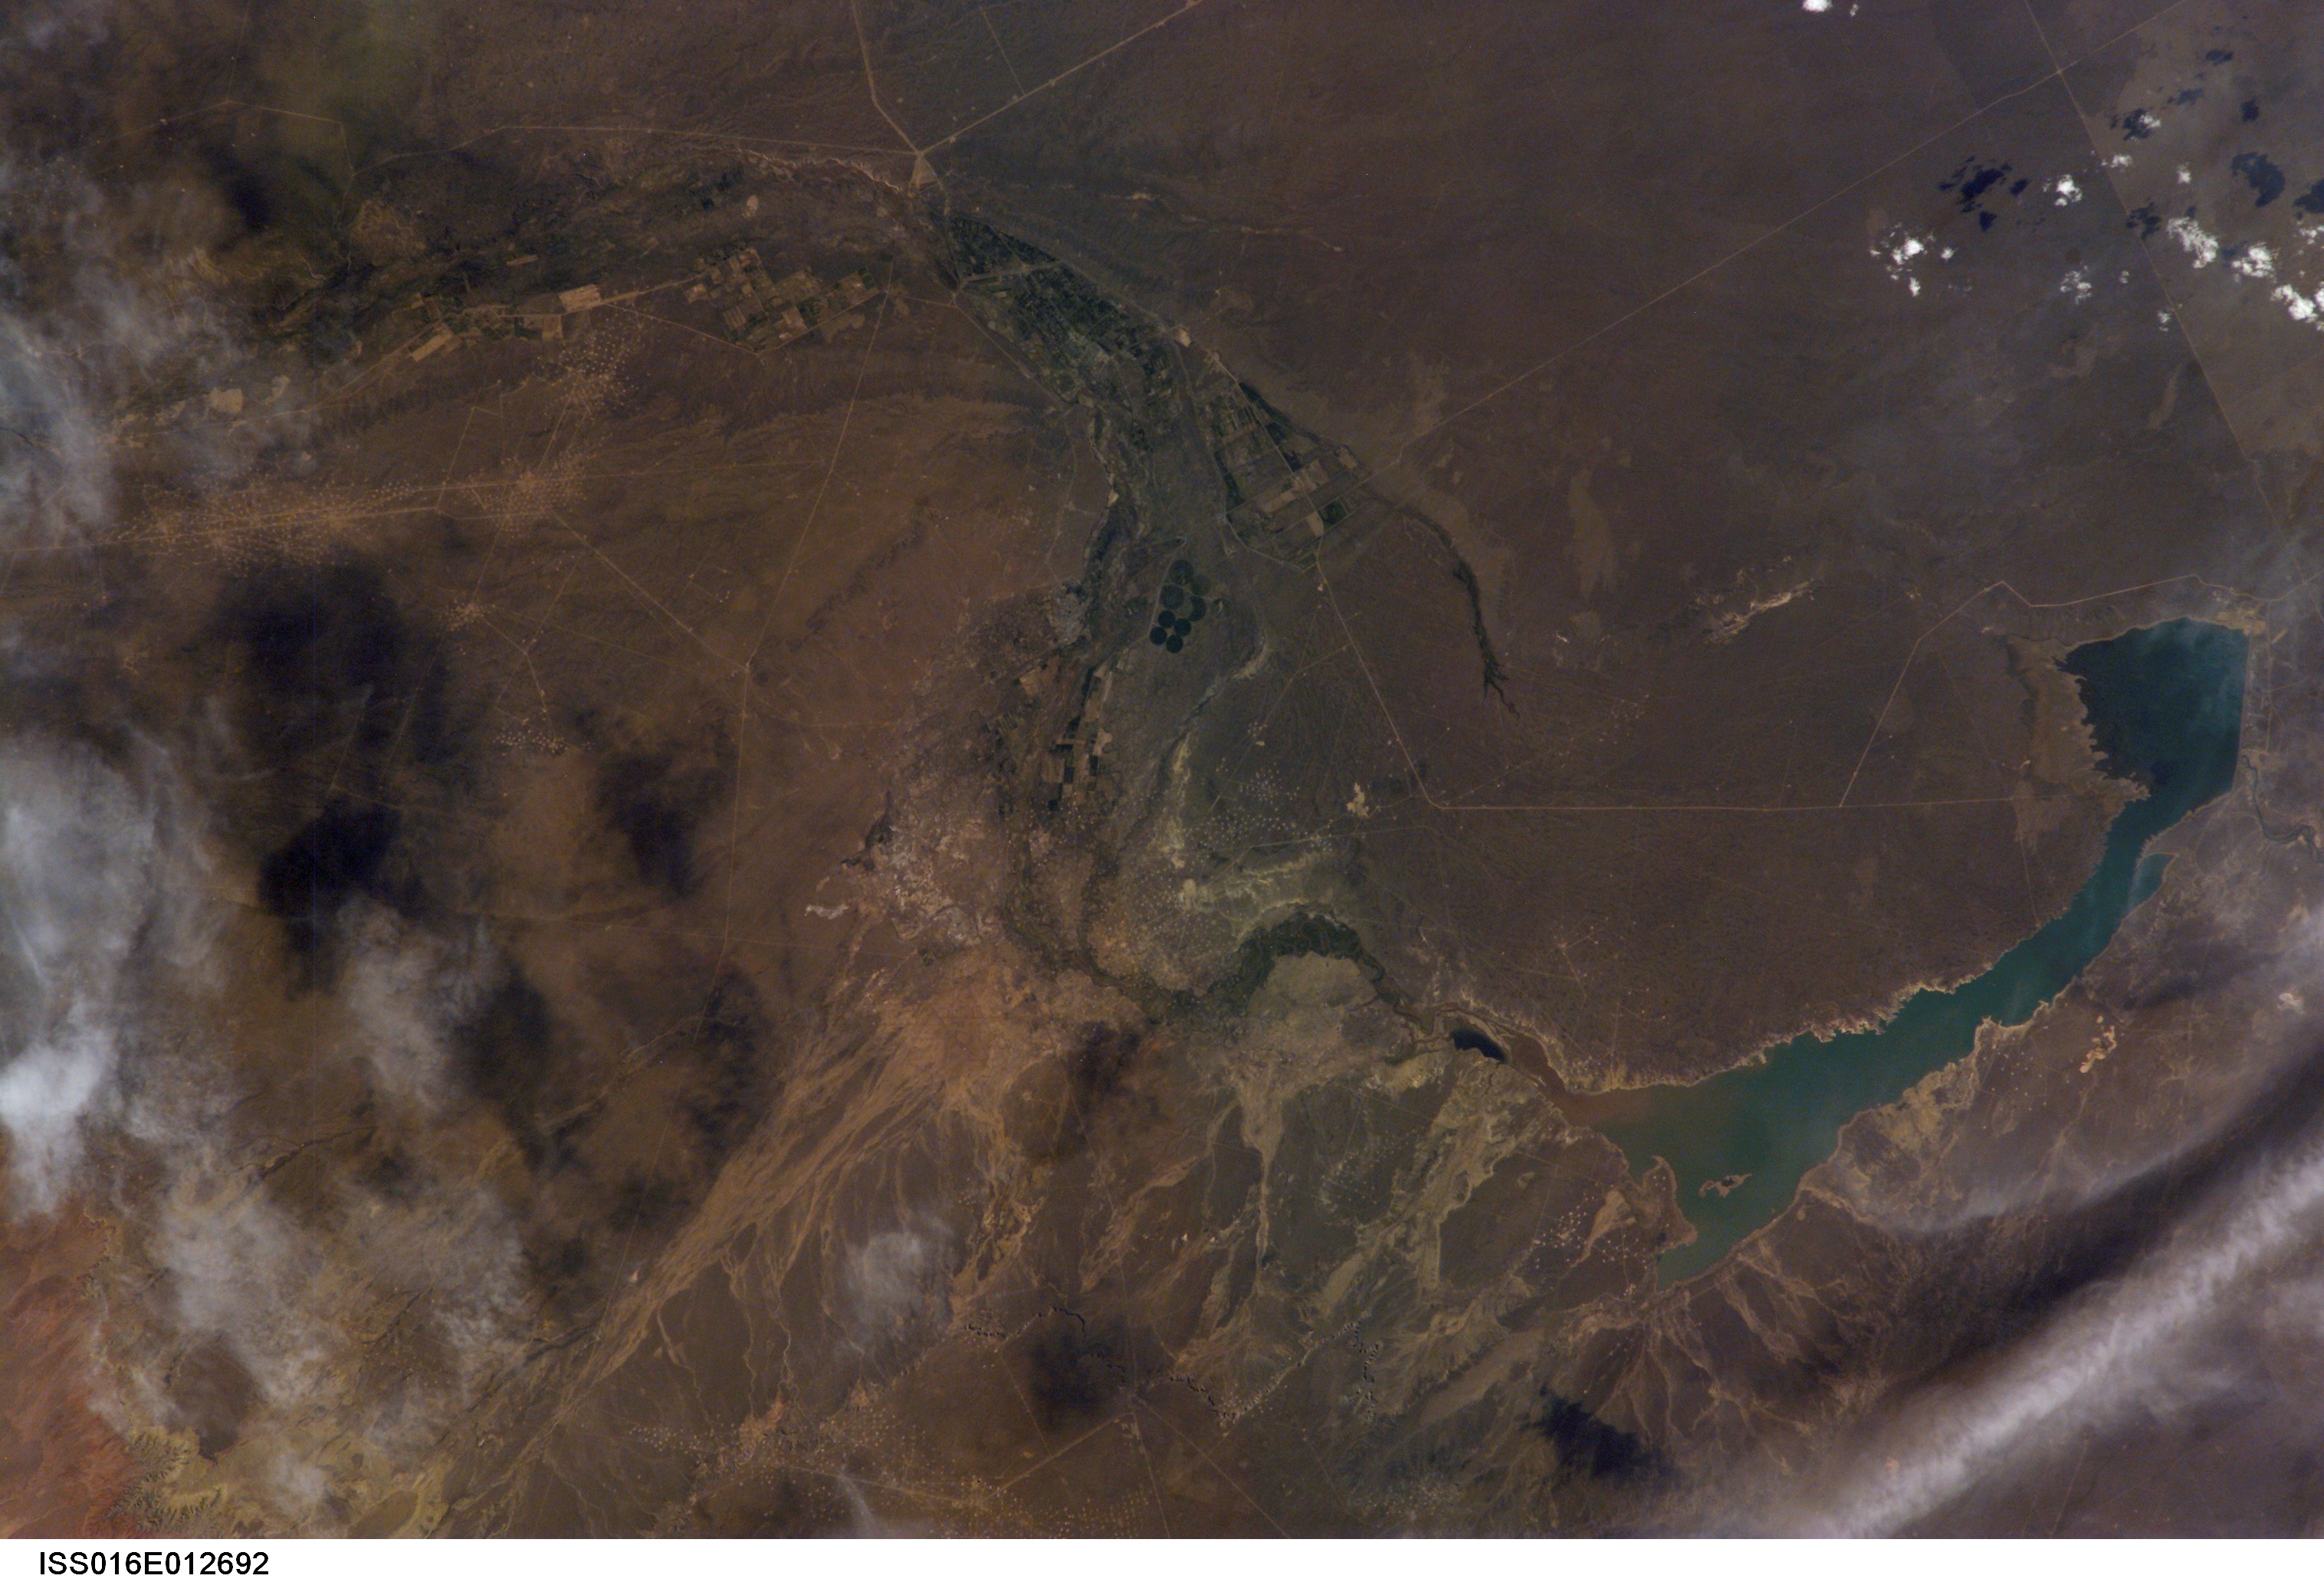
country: ARGENTINA
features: COLONIA CATRIEL, ROADS, DAM
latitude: -38.0
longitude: -68.0
